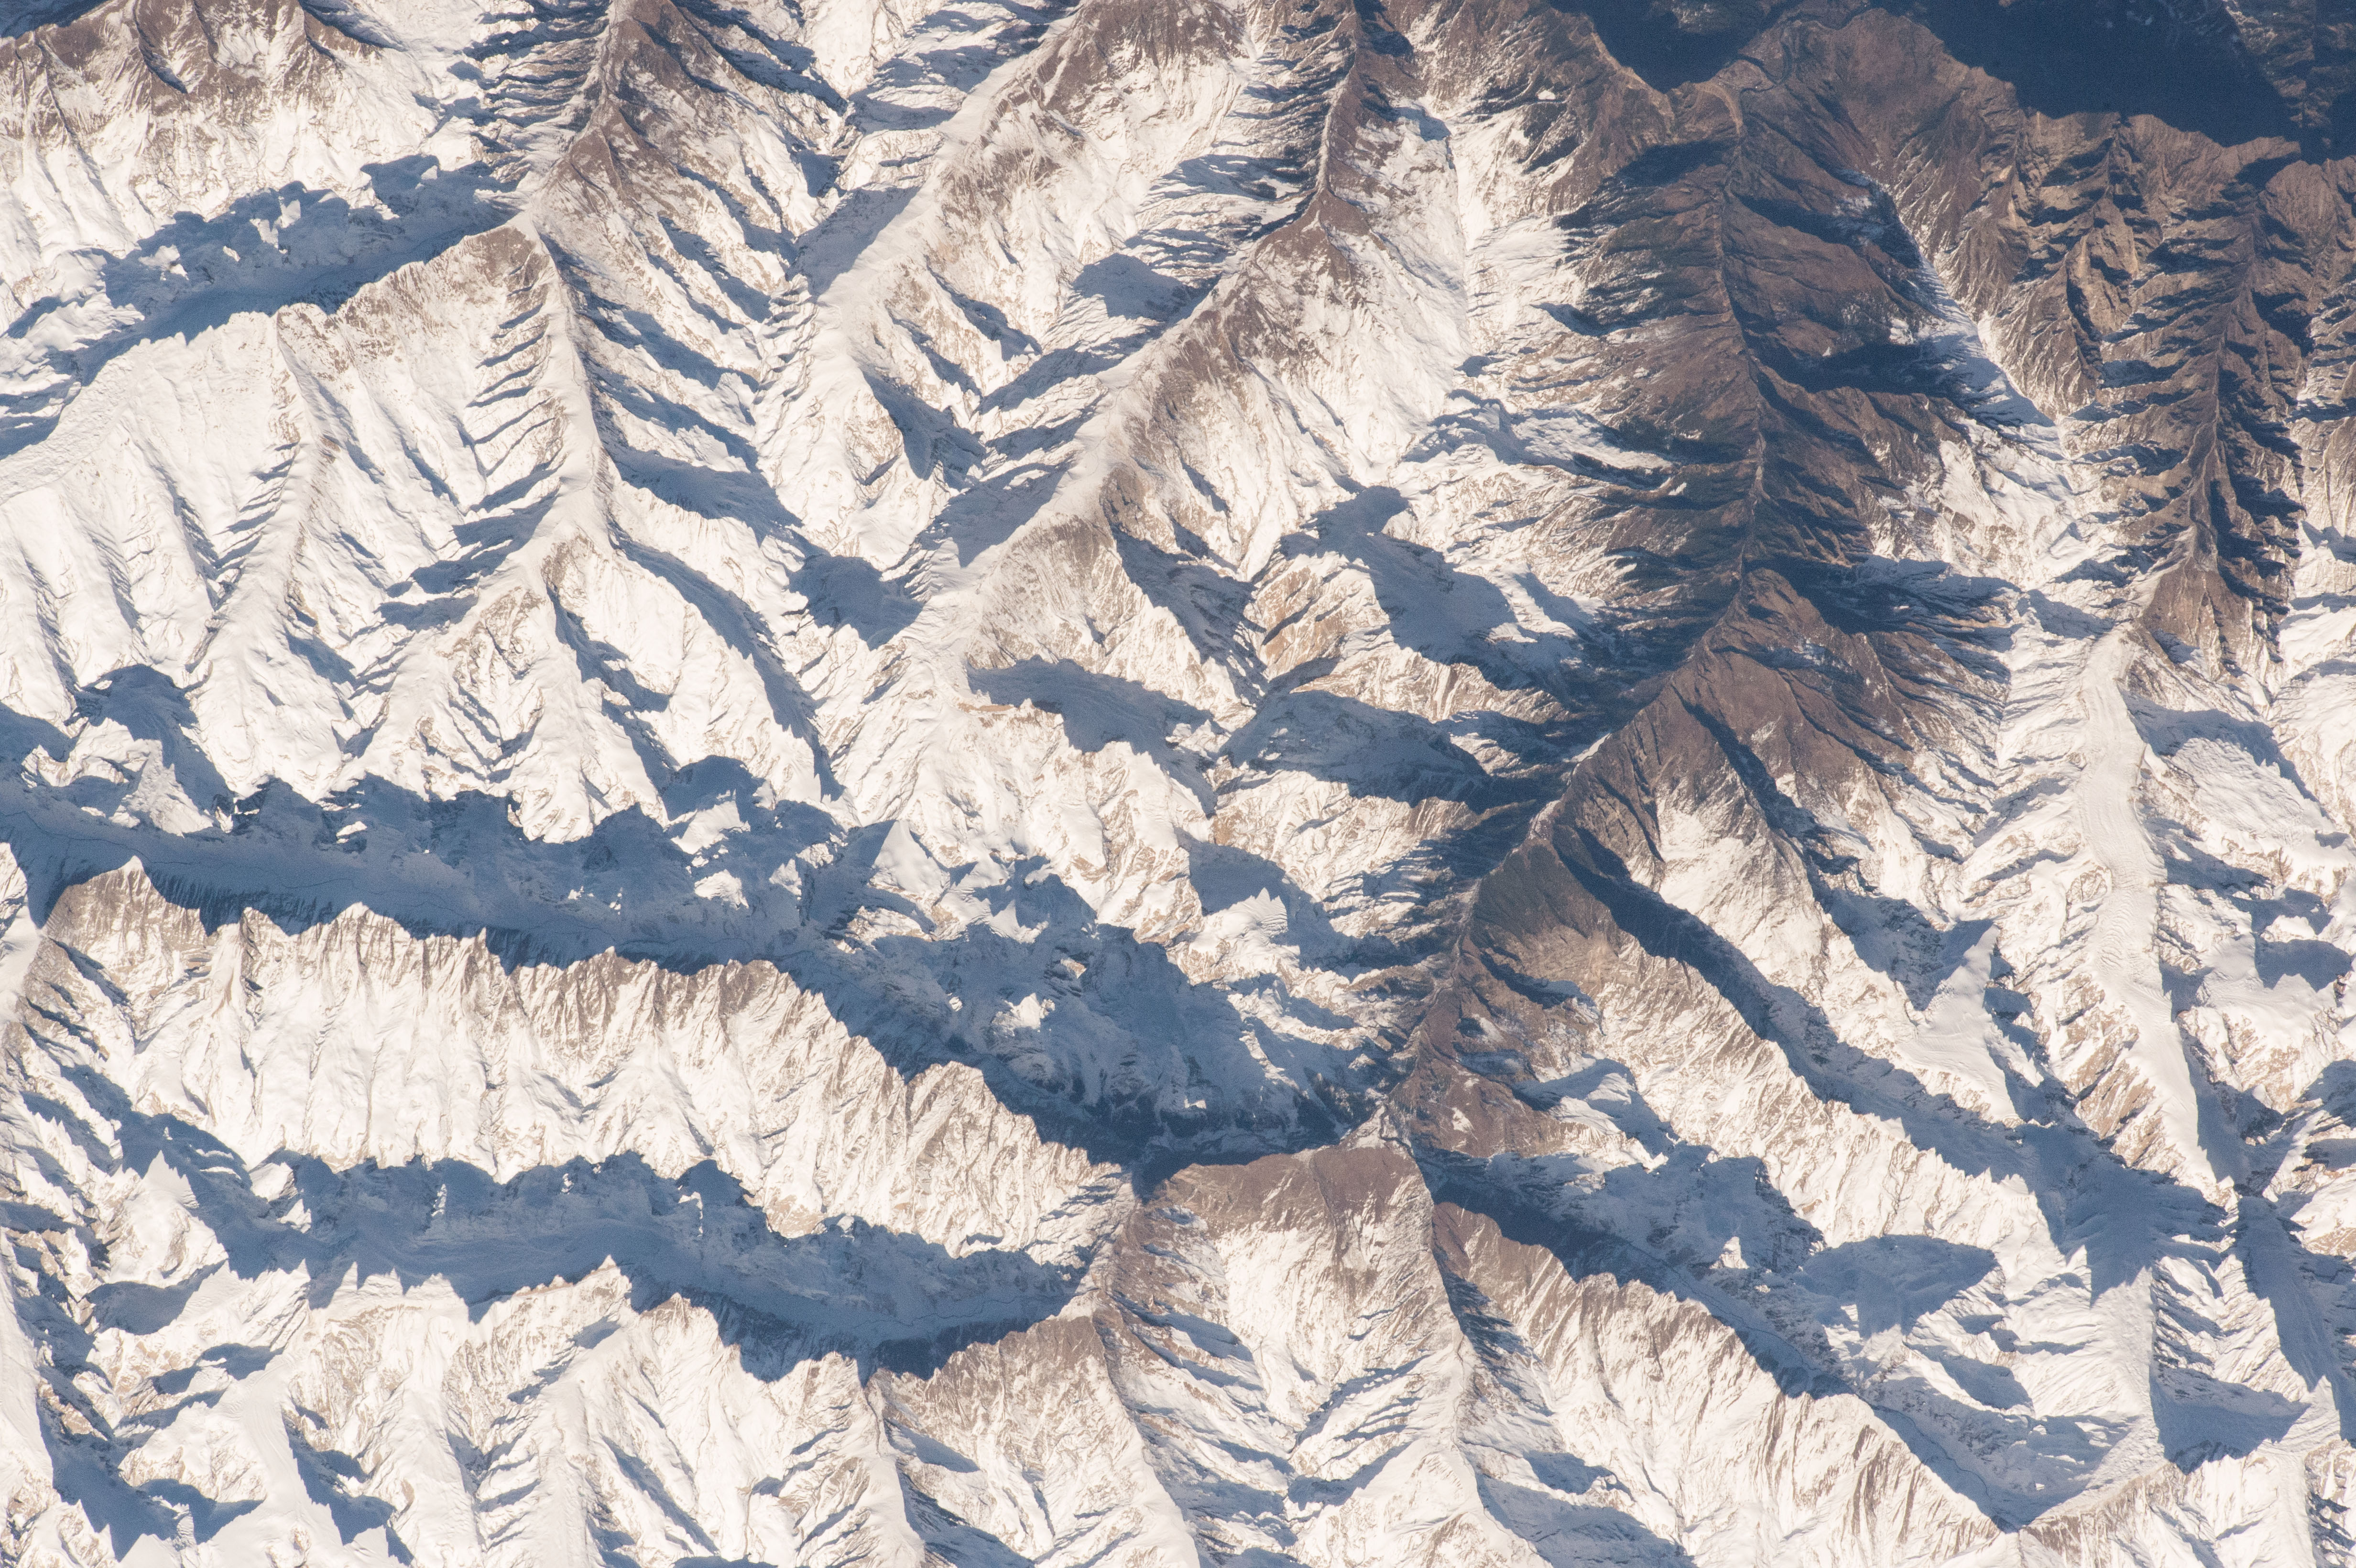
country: INDIA
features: JAMMU AND KASHMIR,KISHTWAR NATIONAL PRK.,MT. AGYASOL,MT. CHOMOCHIOR,CHENAB R. HIMALAYAN MTS.,N. INDIA
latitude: 33.3
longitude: 76.3
